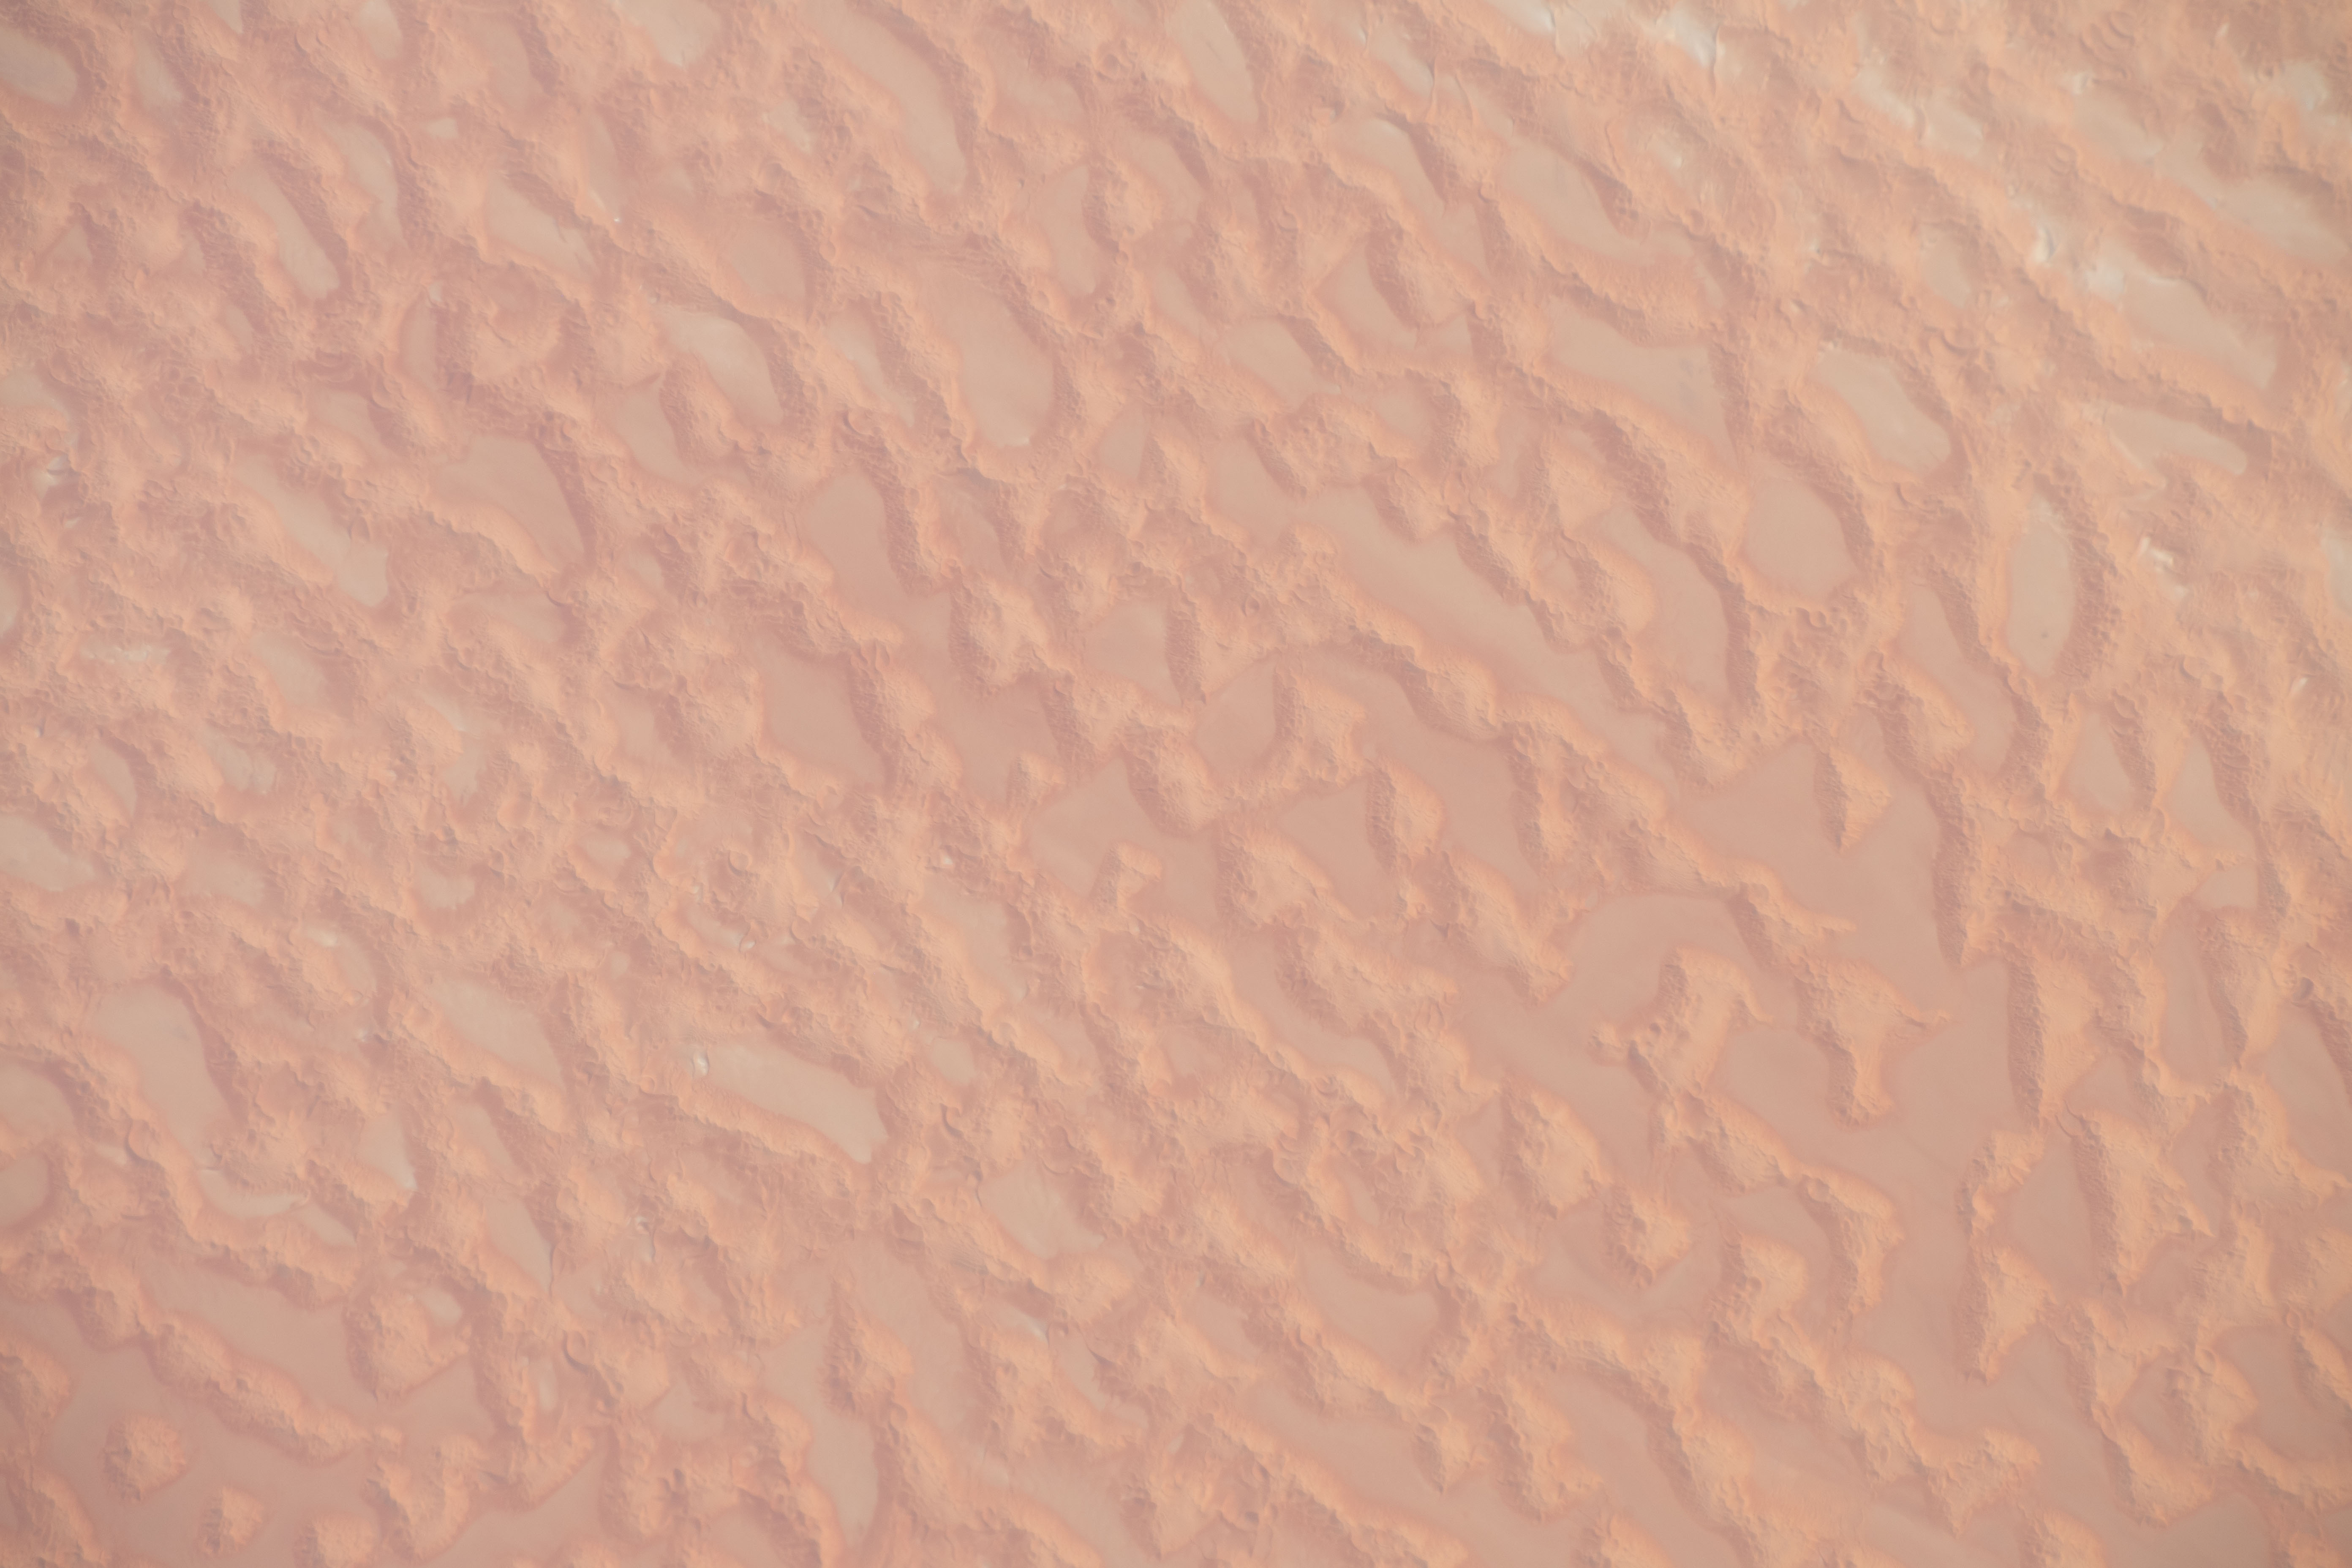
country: LIBYA
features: SAHARA DESERT, TENERE DESERT, MURZUQ ERG
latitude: 25.1
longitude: 12.3
